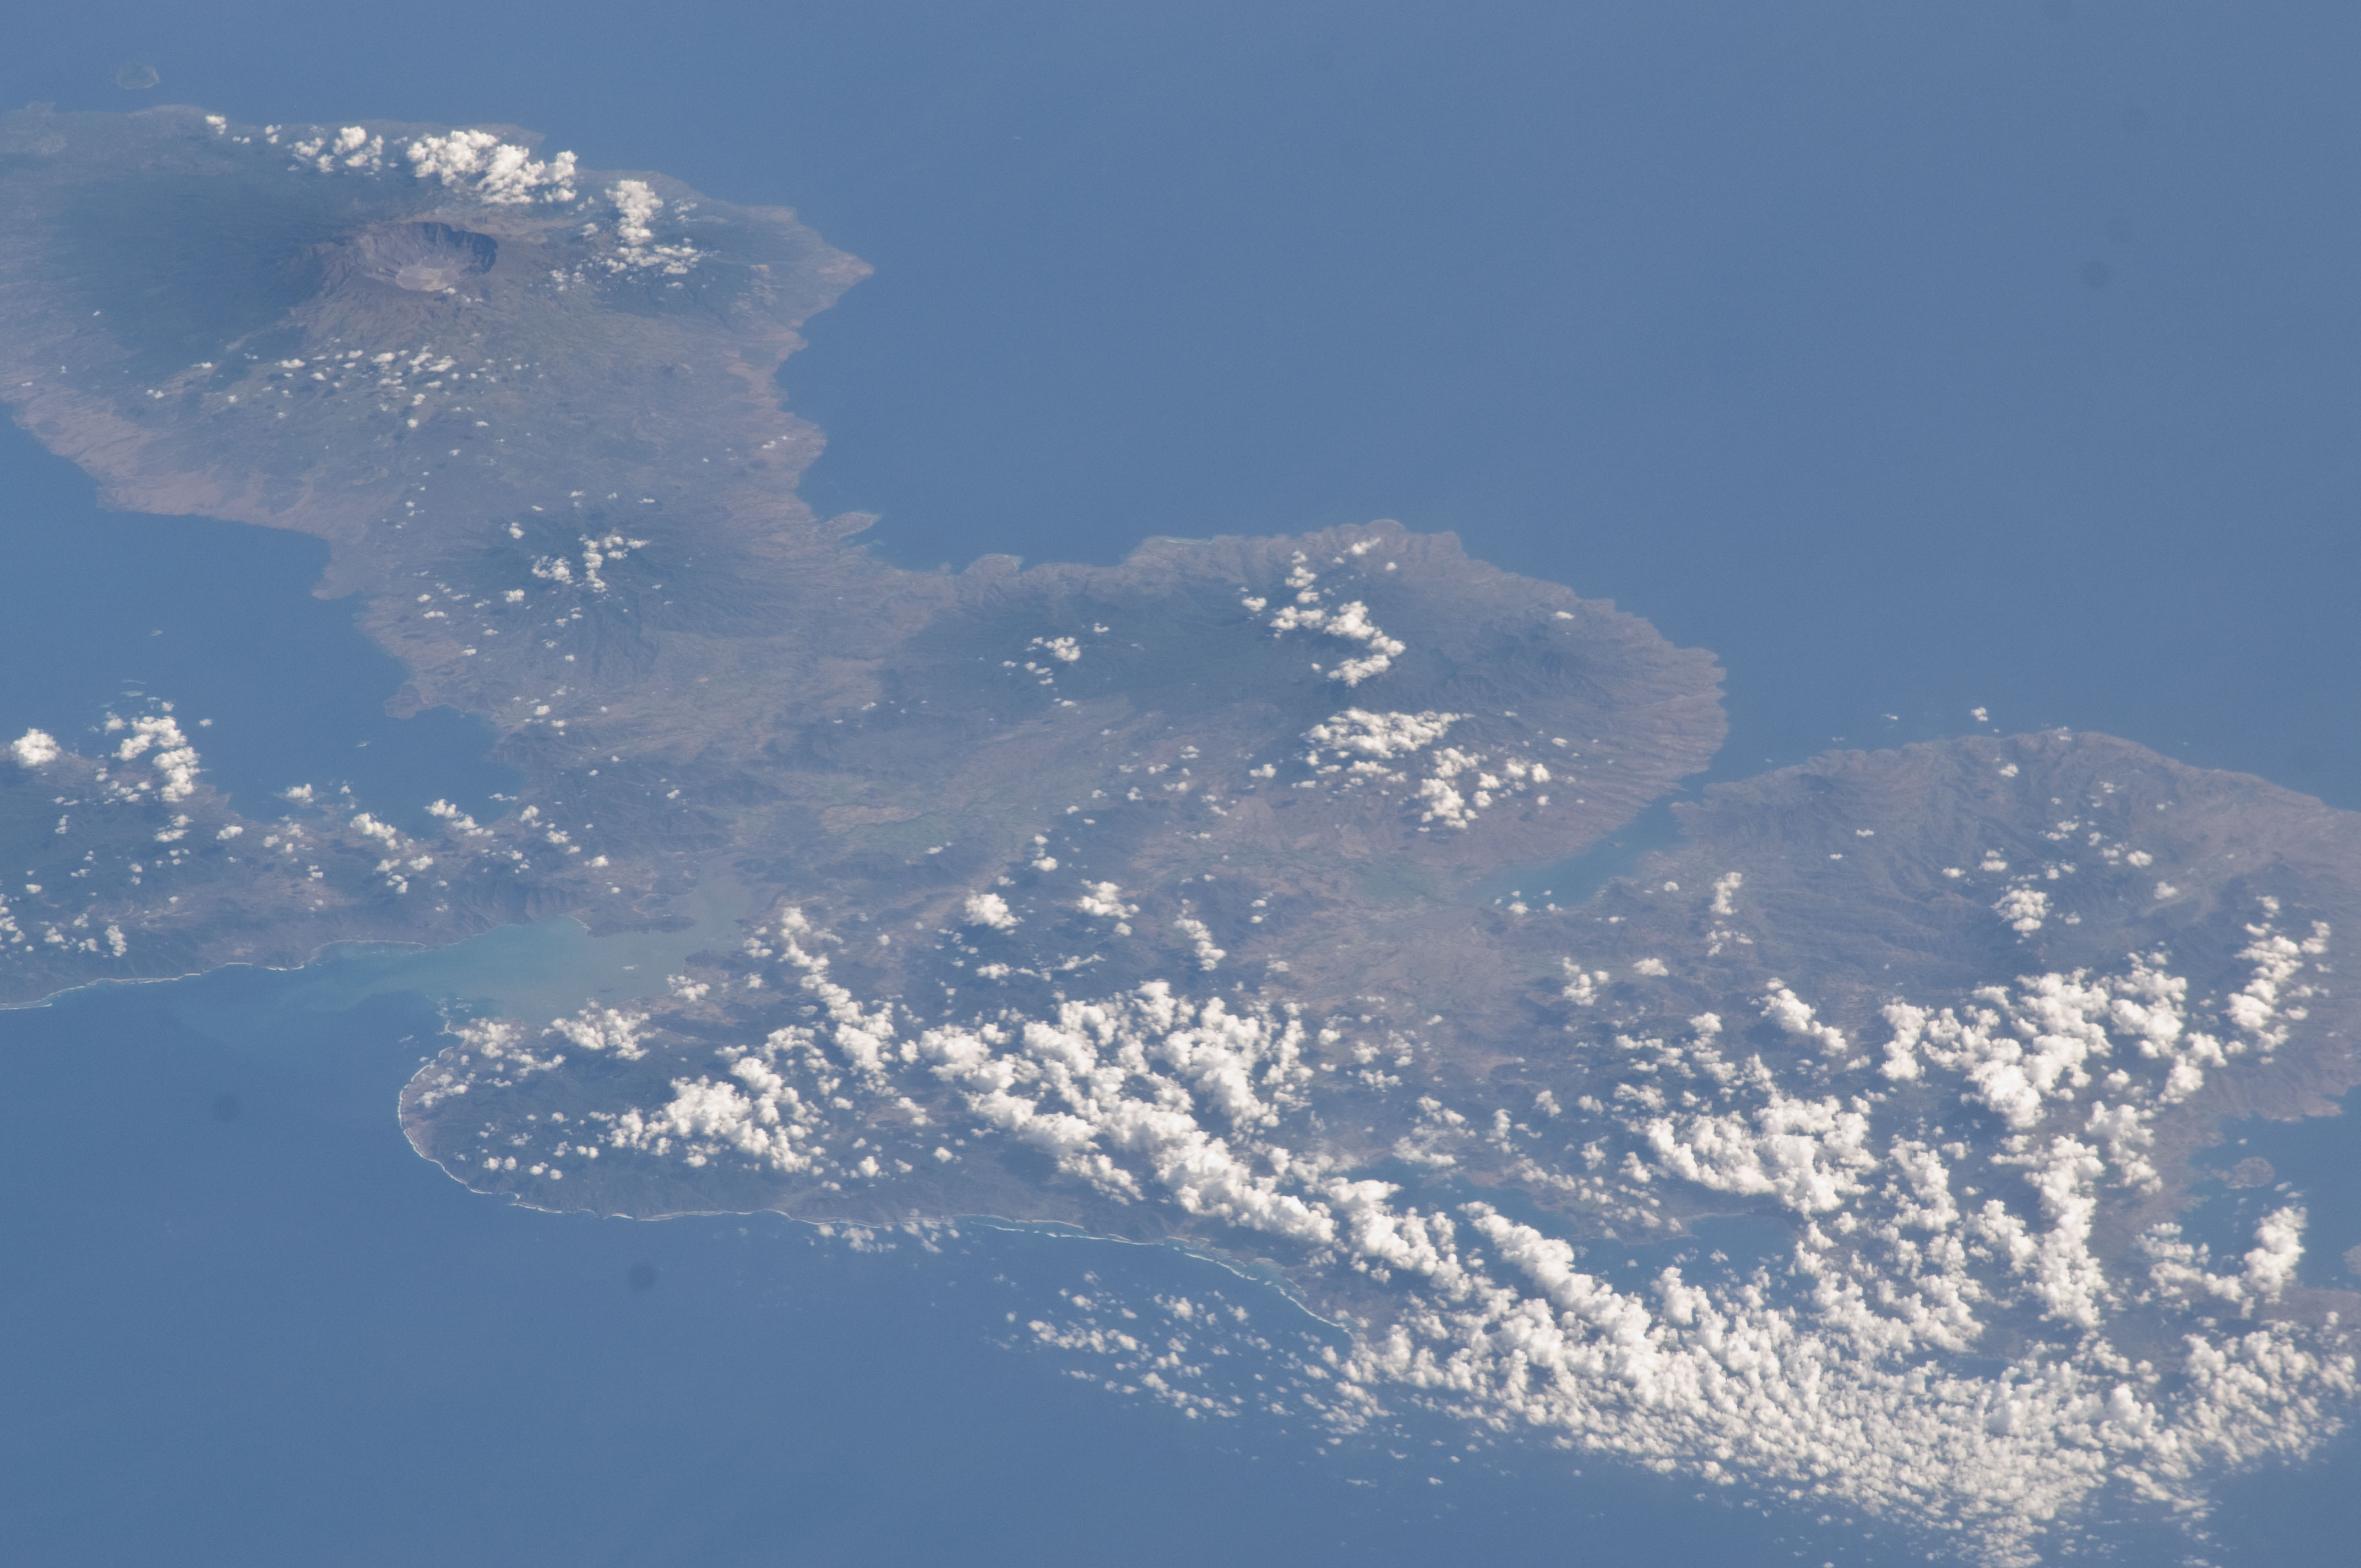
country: INDONESIA
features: LESSER SUNDA I., SUMBAWA, MT. TAMBORA, INDIAN O.
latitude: -8.4
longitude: 118.2
